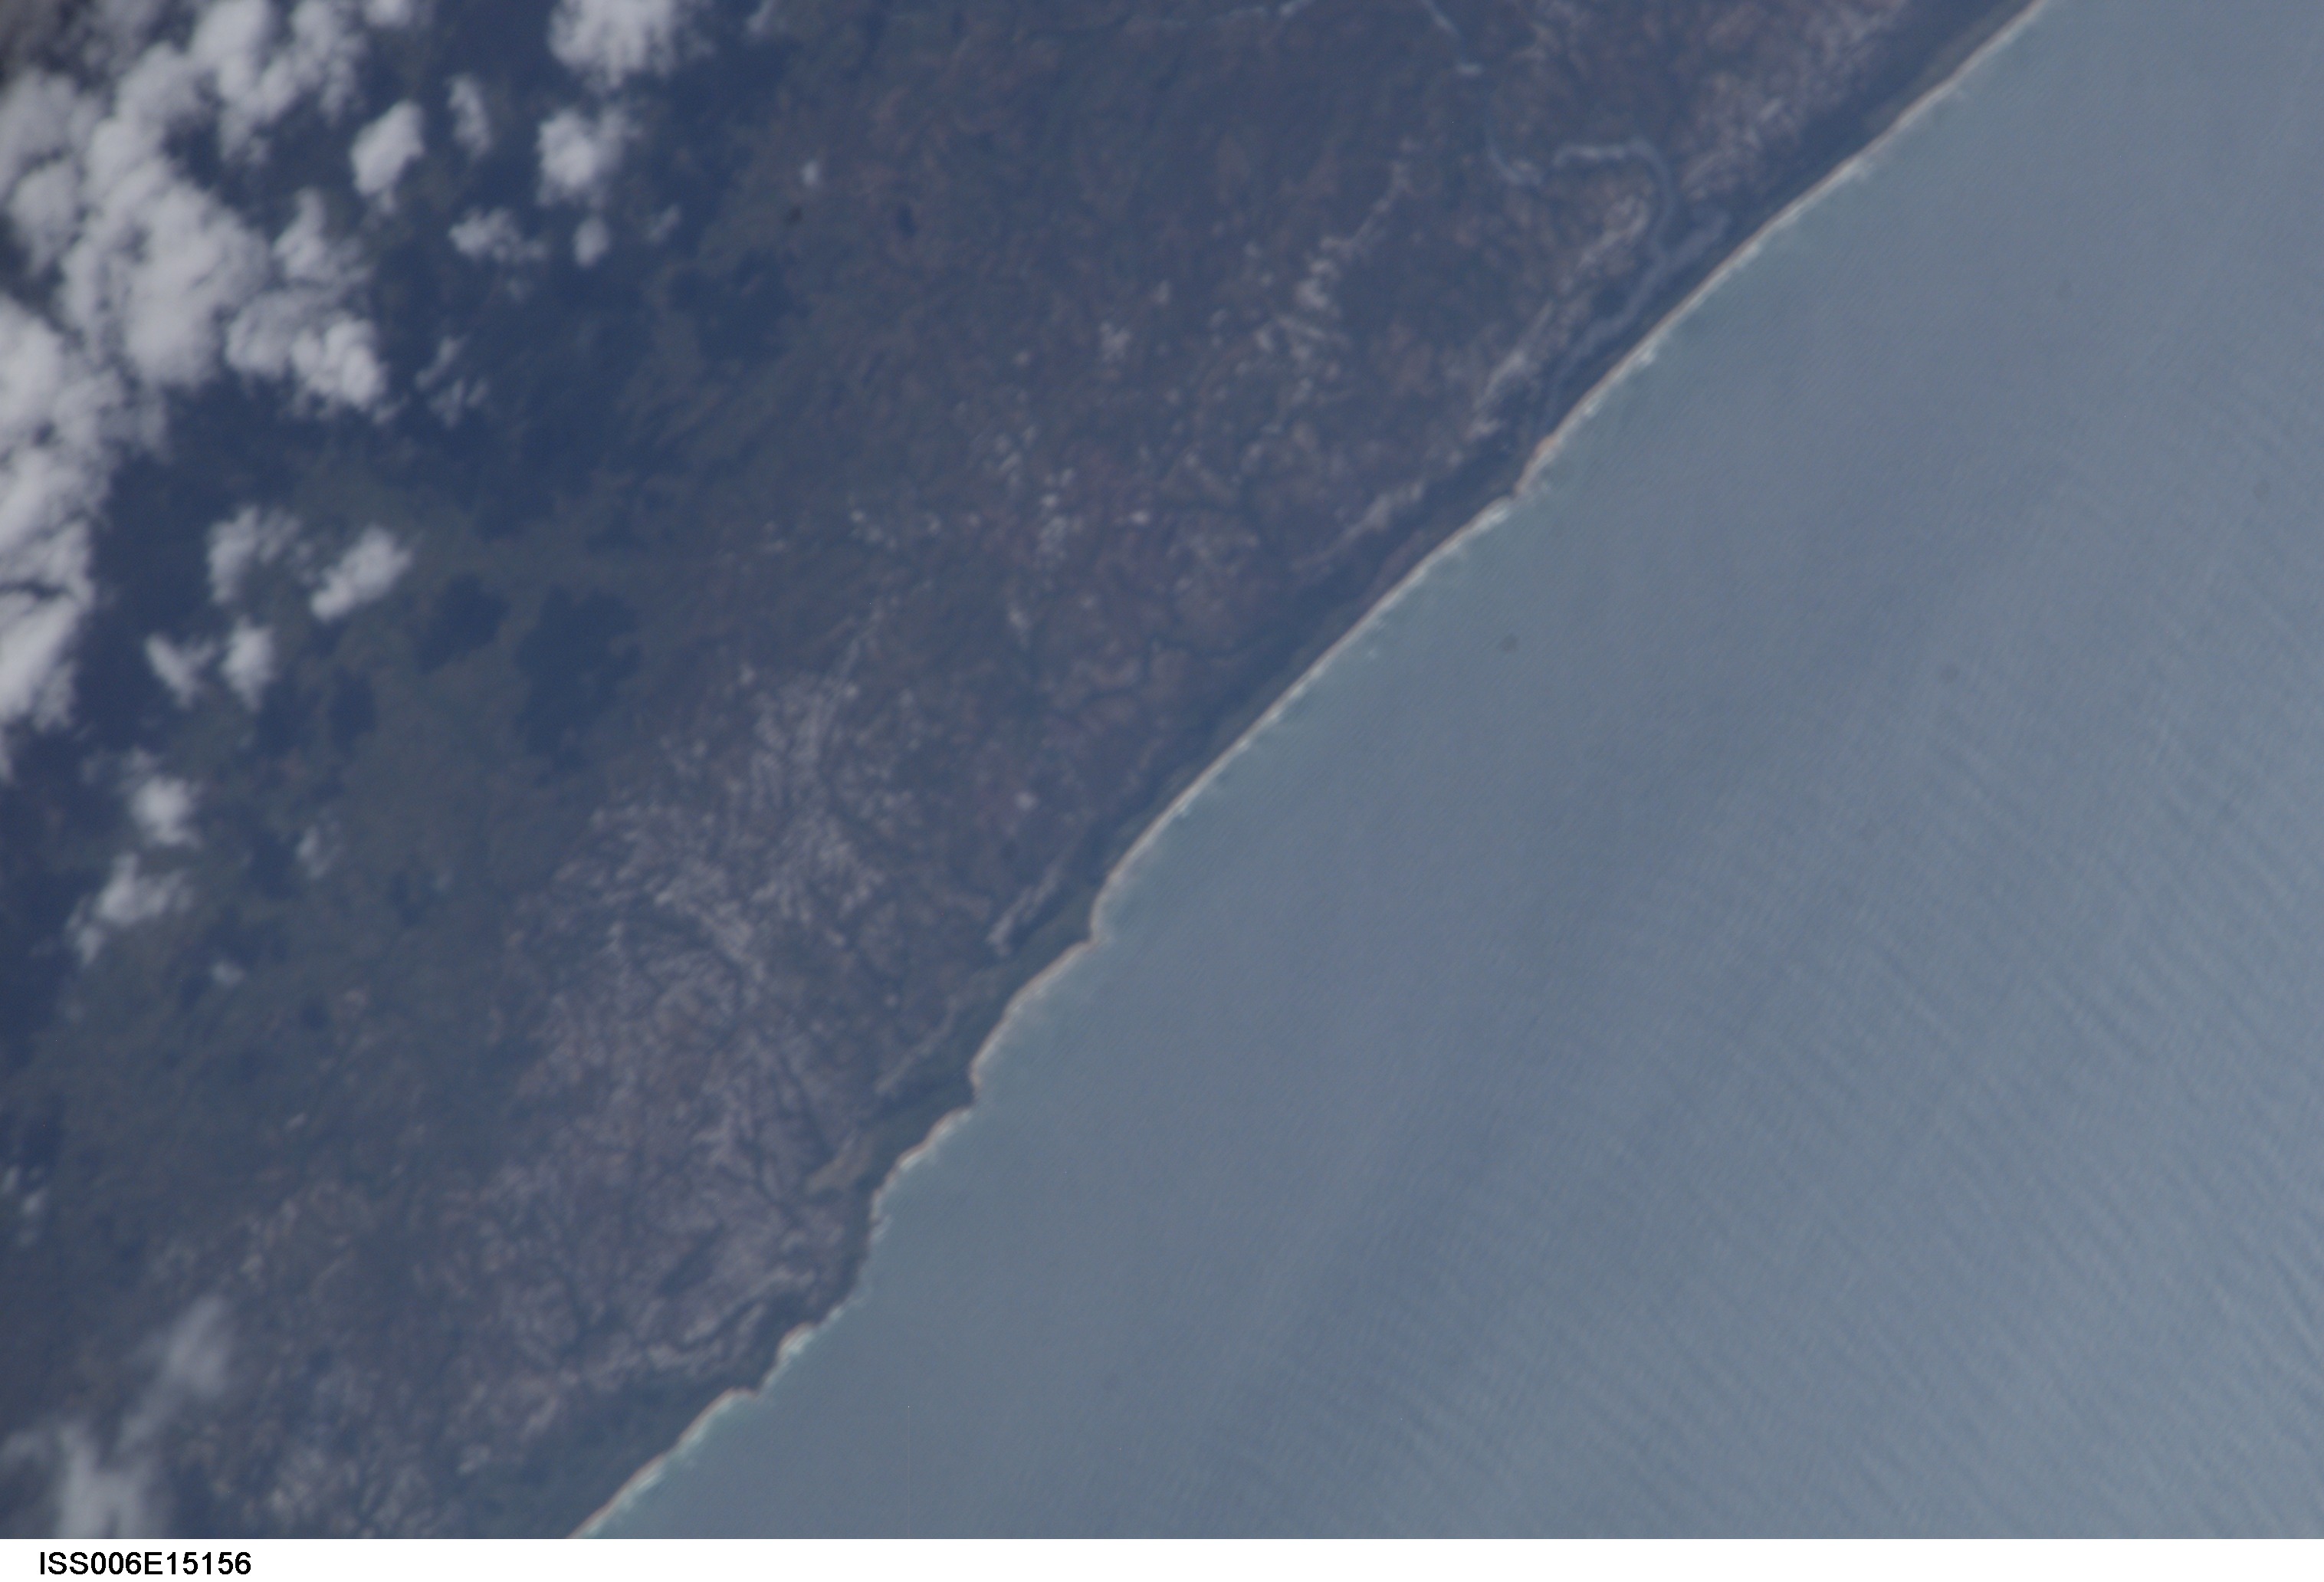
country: MADAGASCAR
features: COAST, AMPASIMENA AREA
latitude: -24.5
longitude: 47.5
